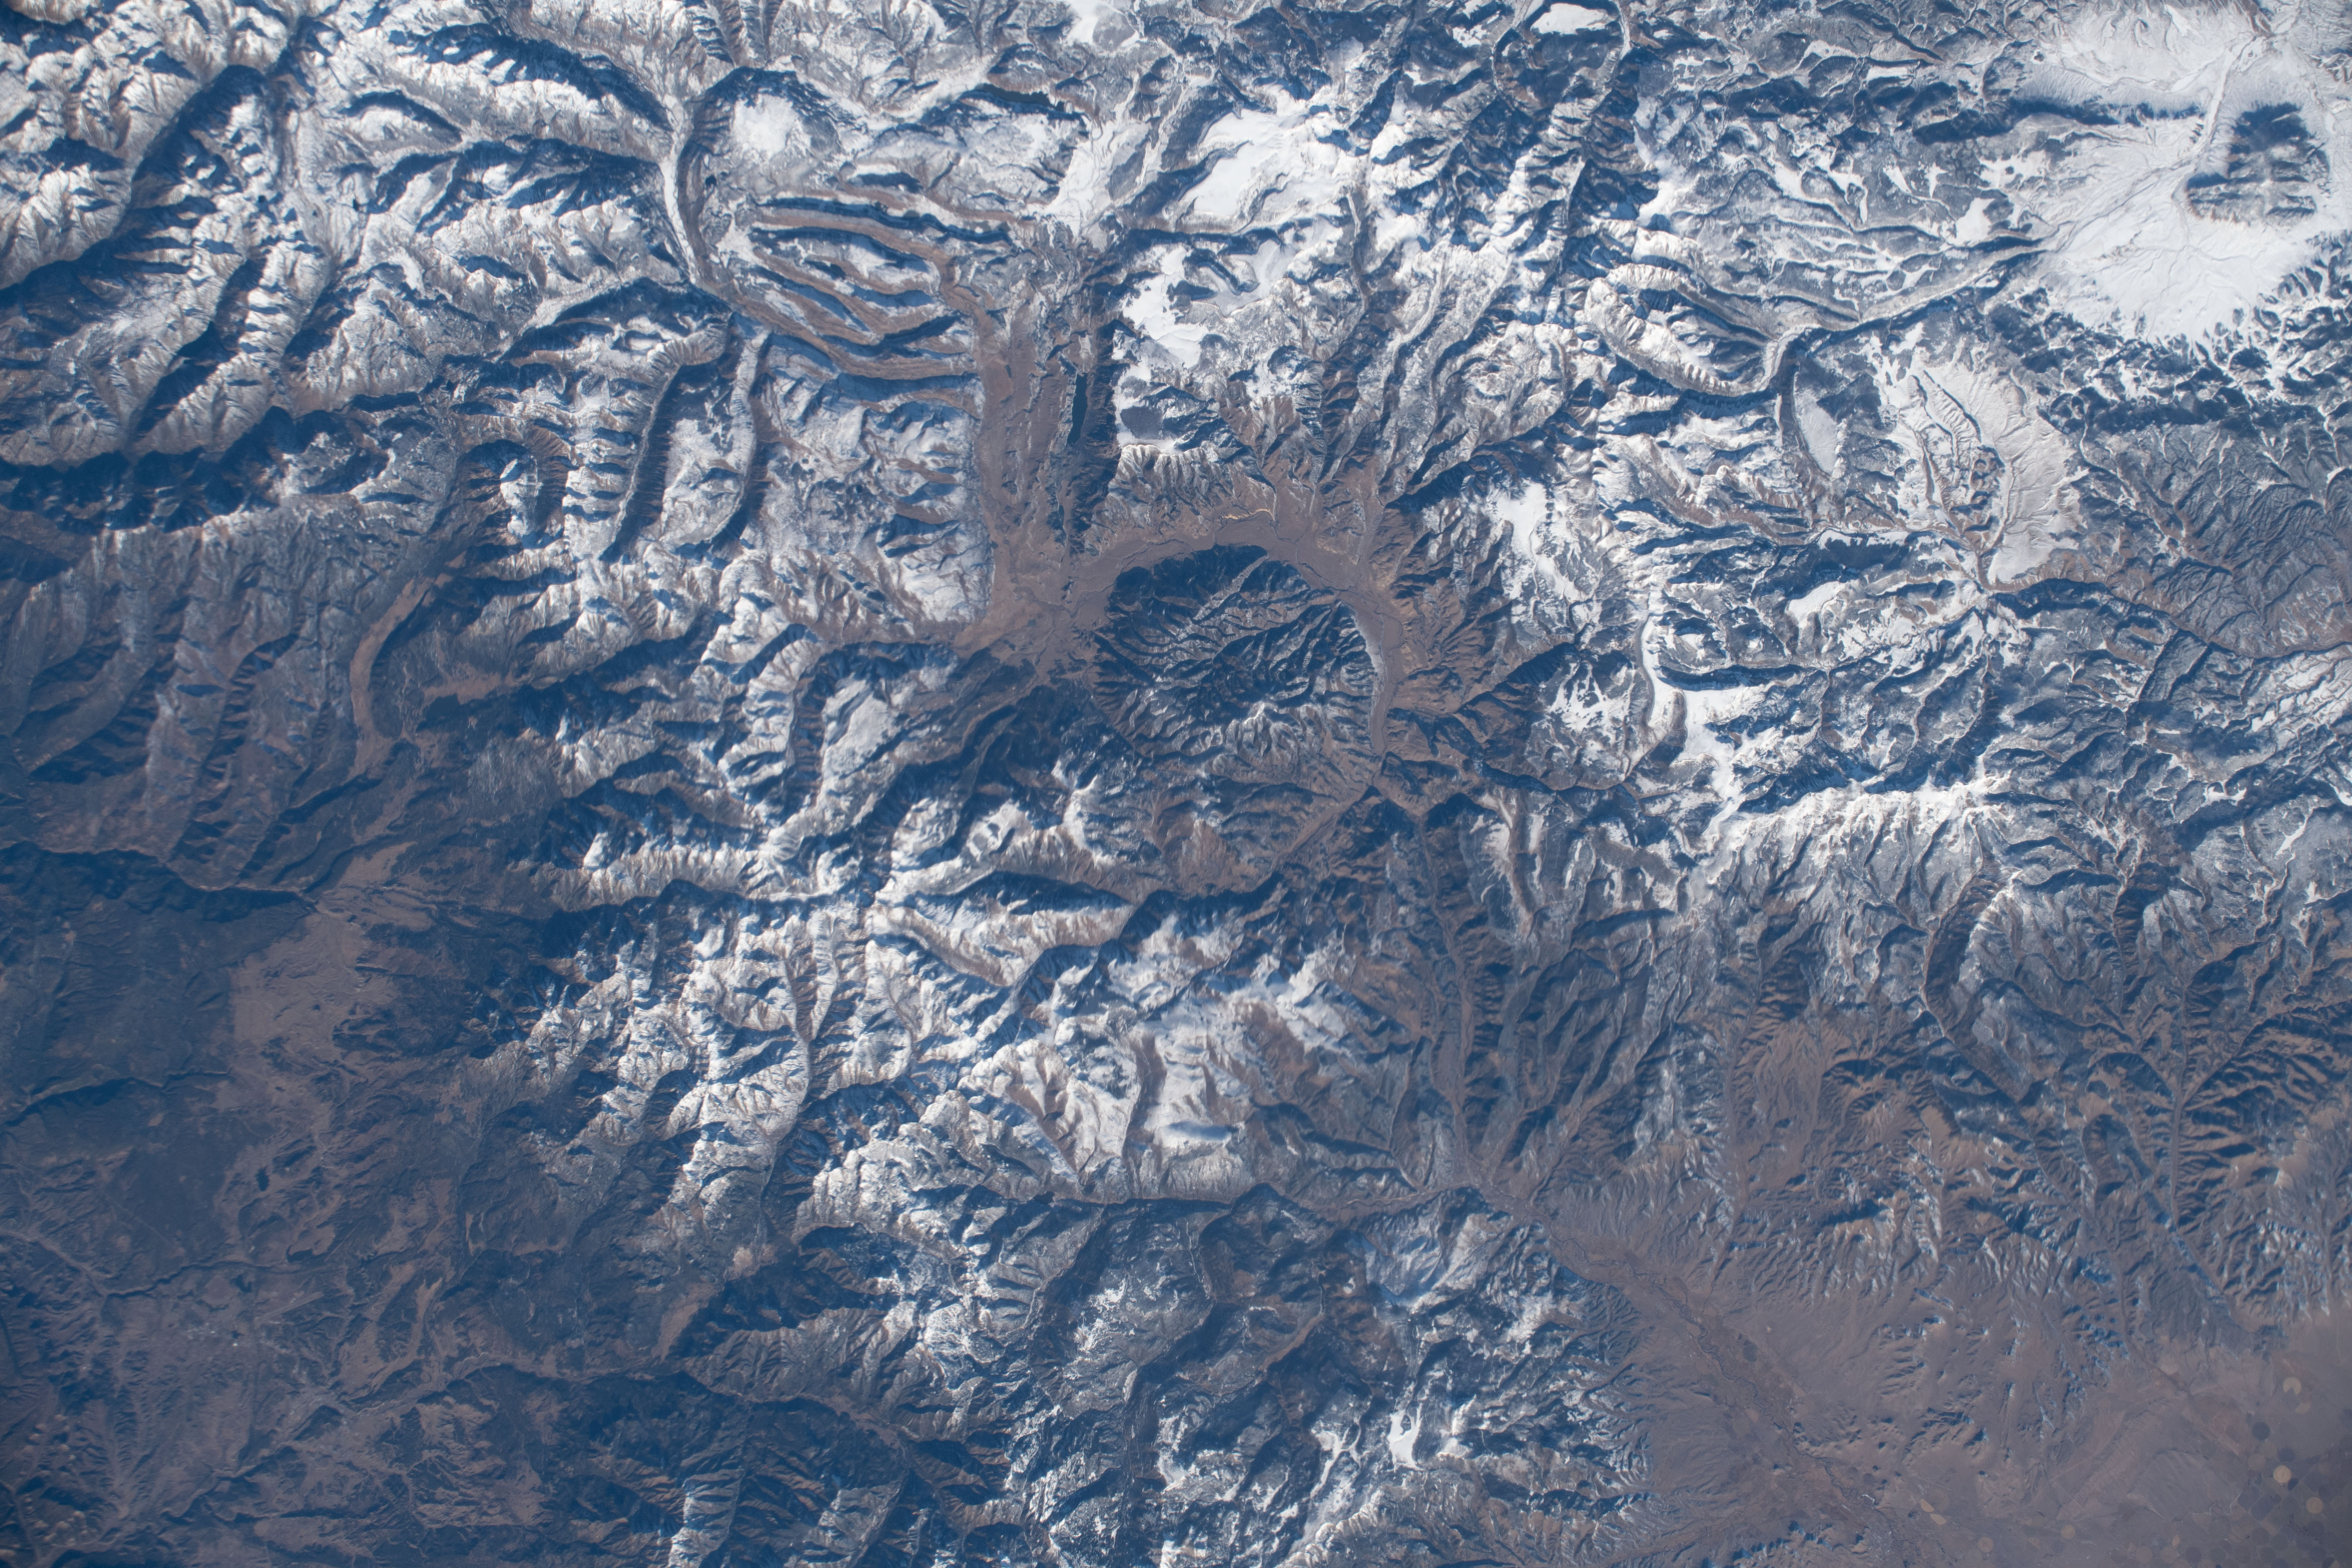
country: USA-COLORADO
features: RIO GRANDE, MESA MOUNTAIN, BLUE MOUNTAIN, MINERAL, SOUTH RIVER PEAK, TWIN PEAKS
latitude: 37.8
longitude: -106.8
